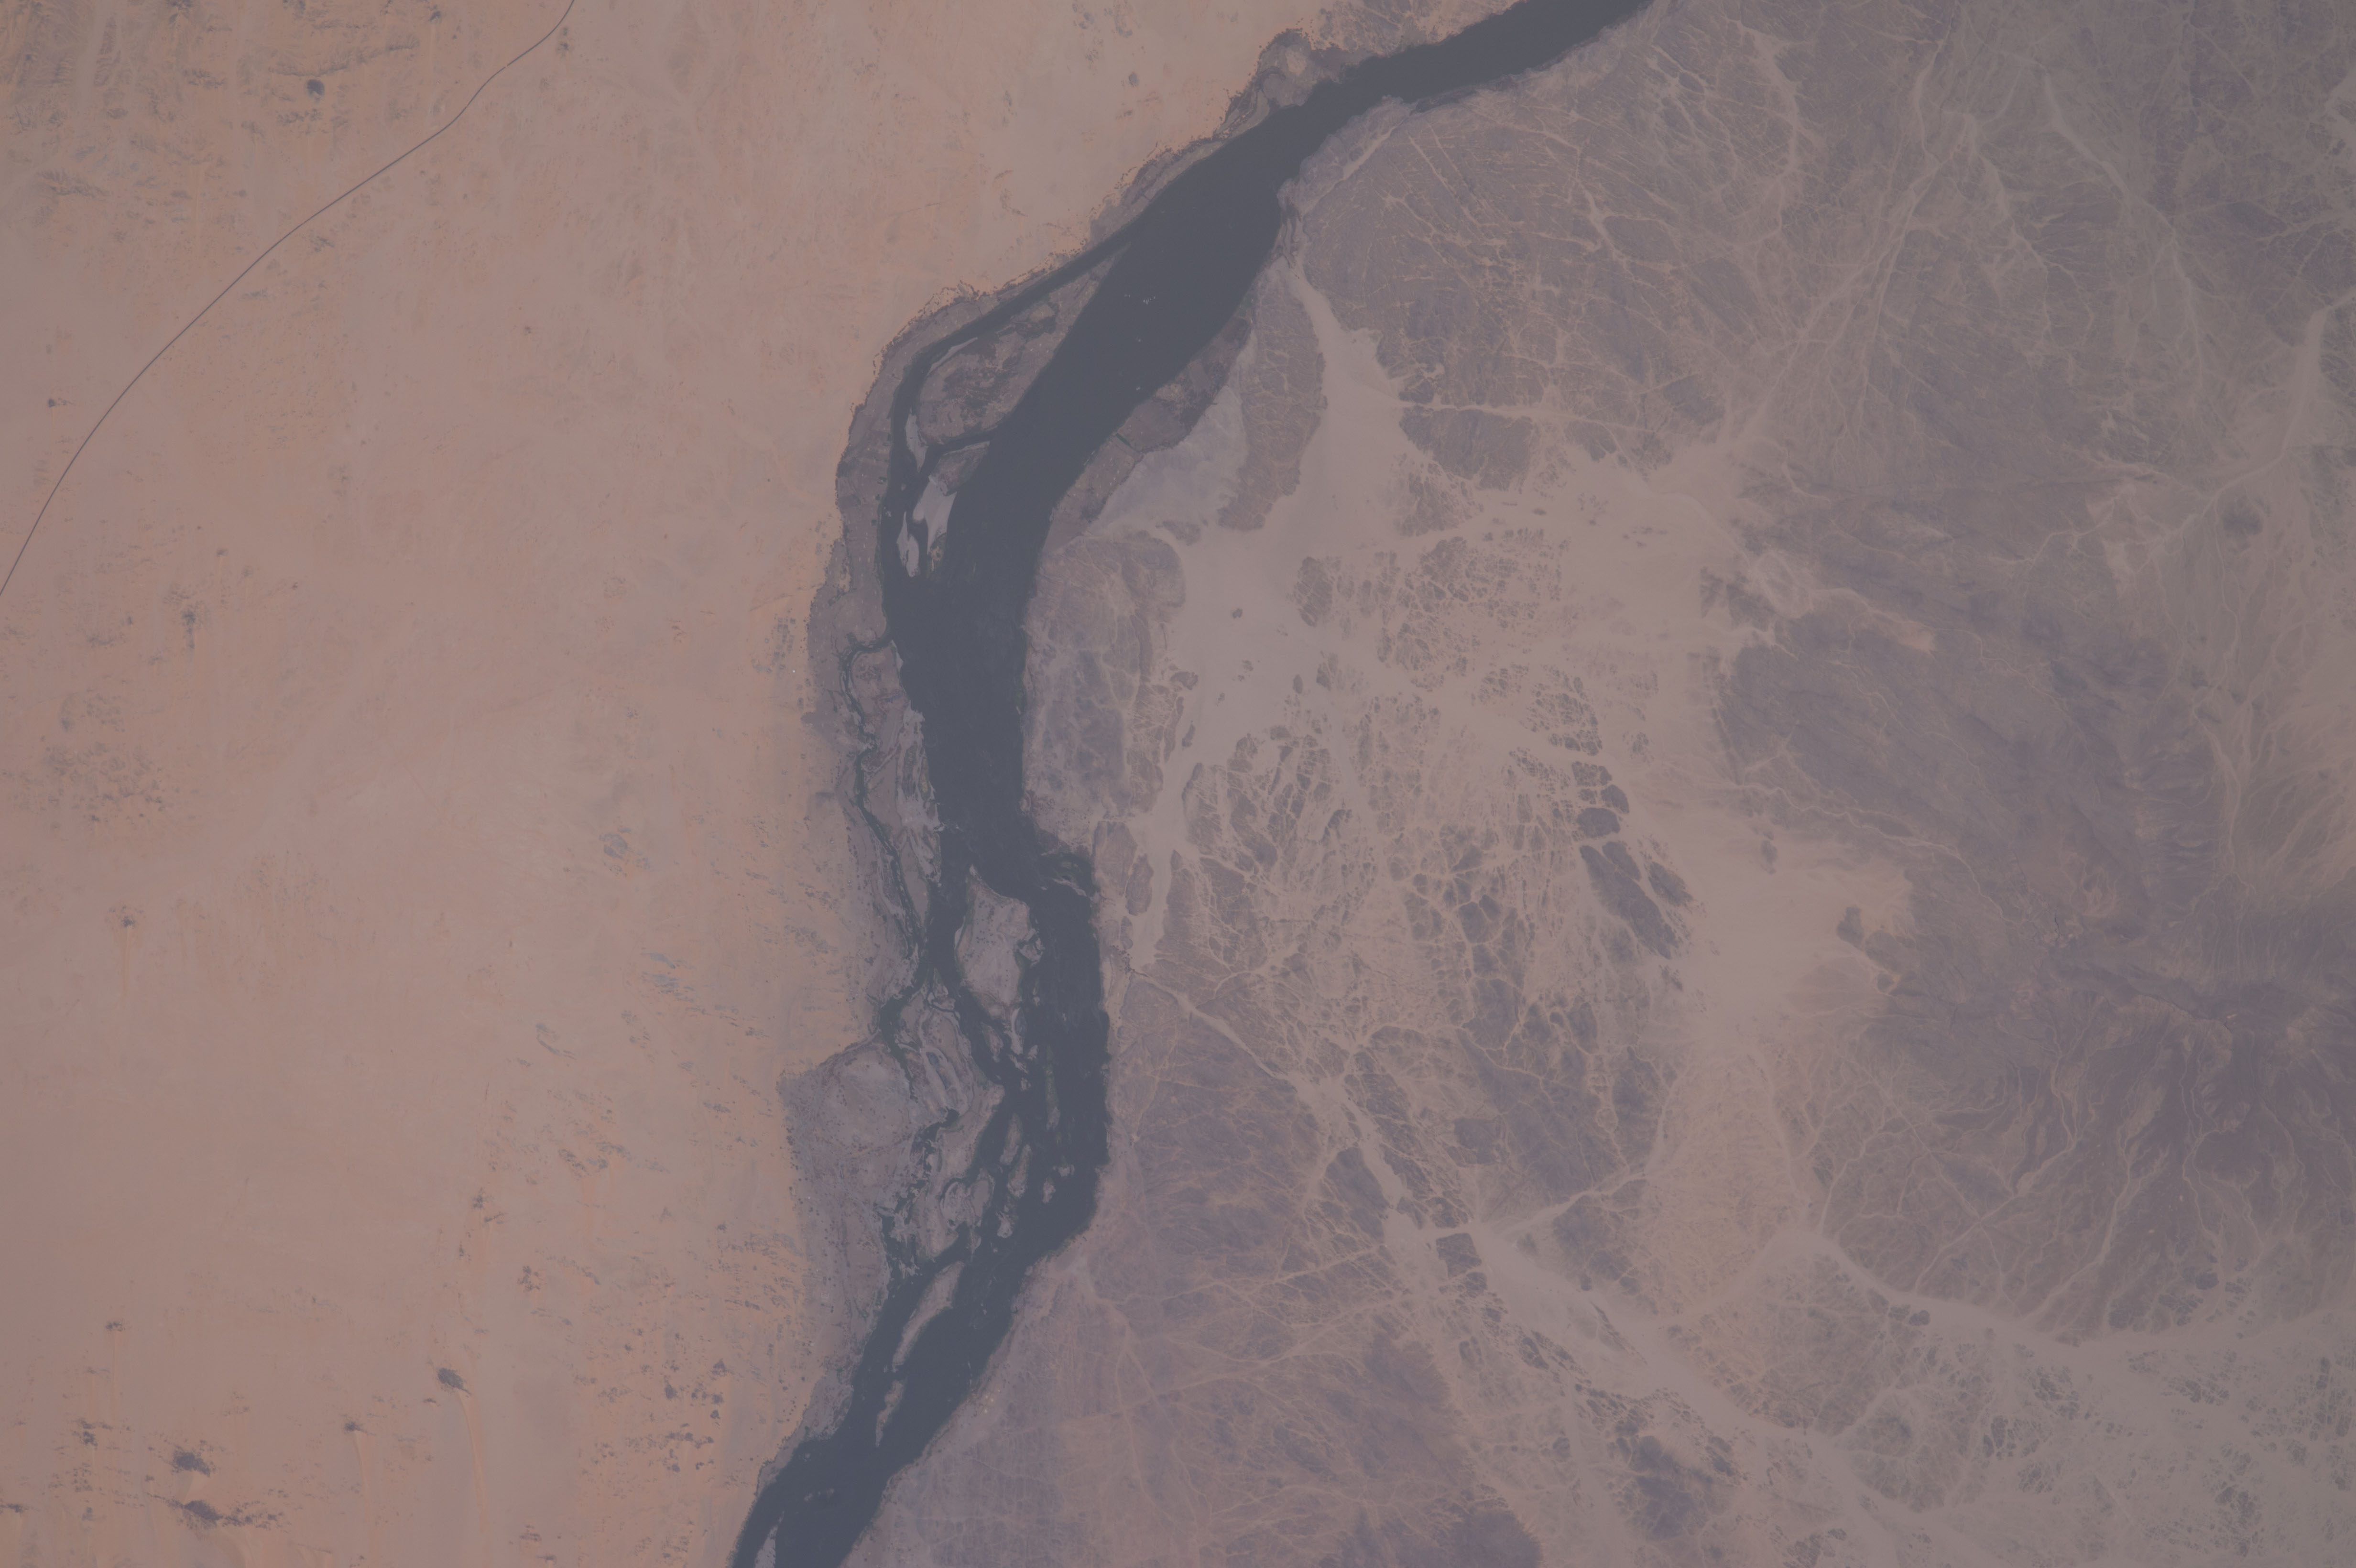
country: SUDAN
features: NUBIAN DESERT, NILE RIVER, NORTHERN
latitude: 21.0
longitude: 30.6
